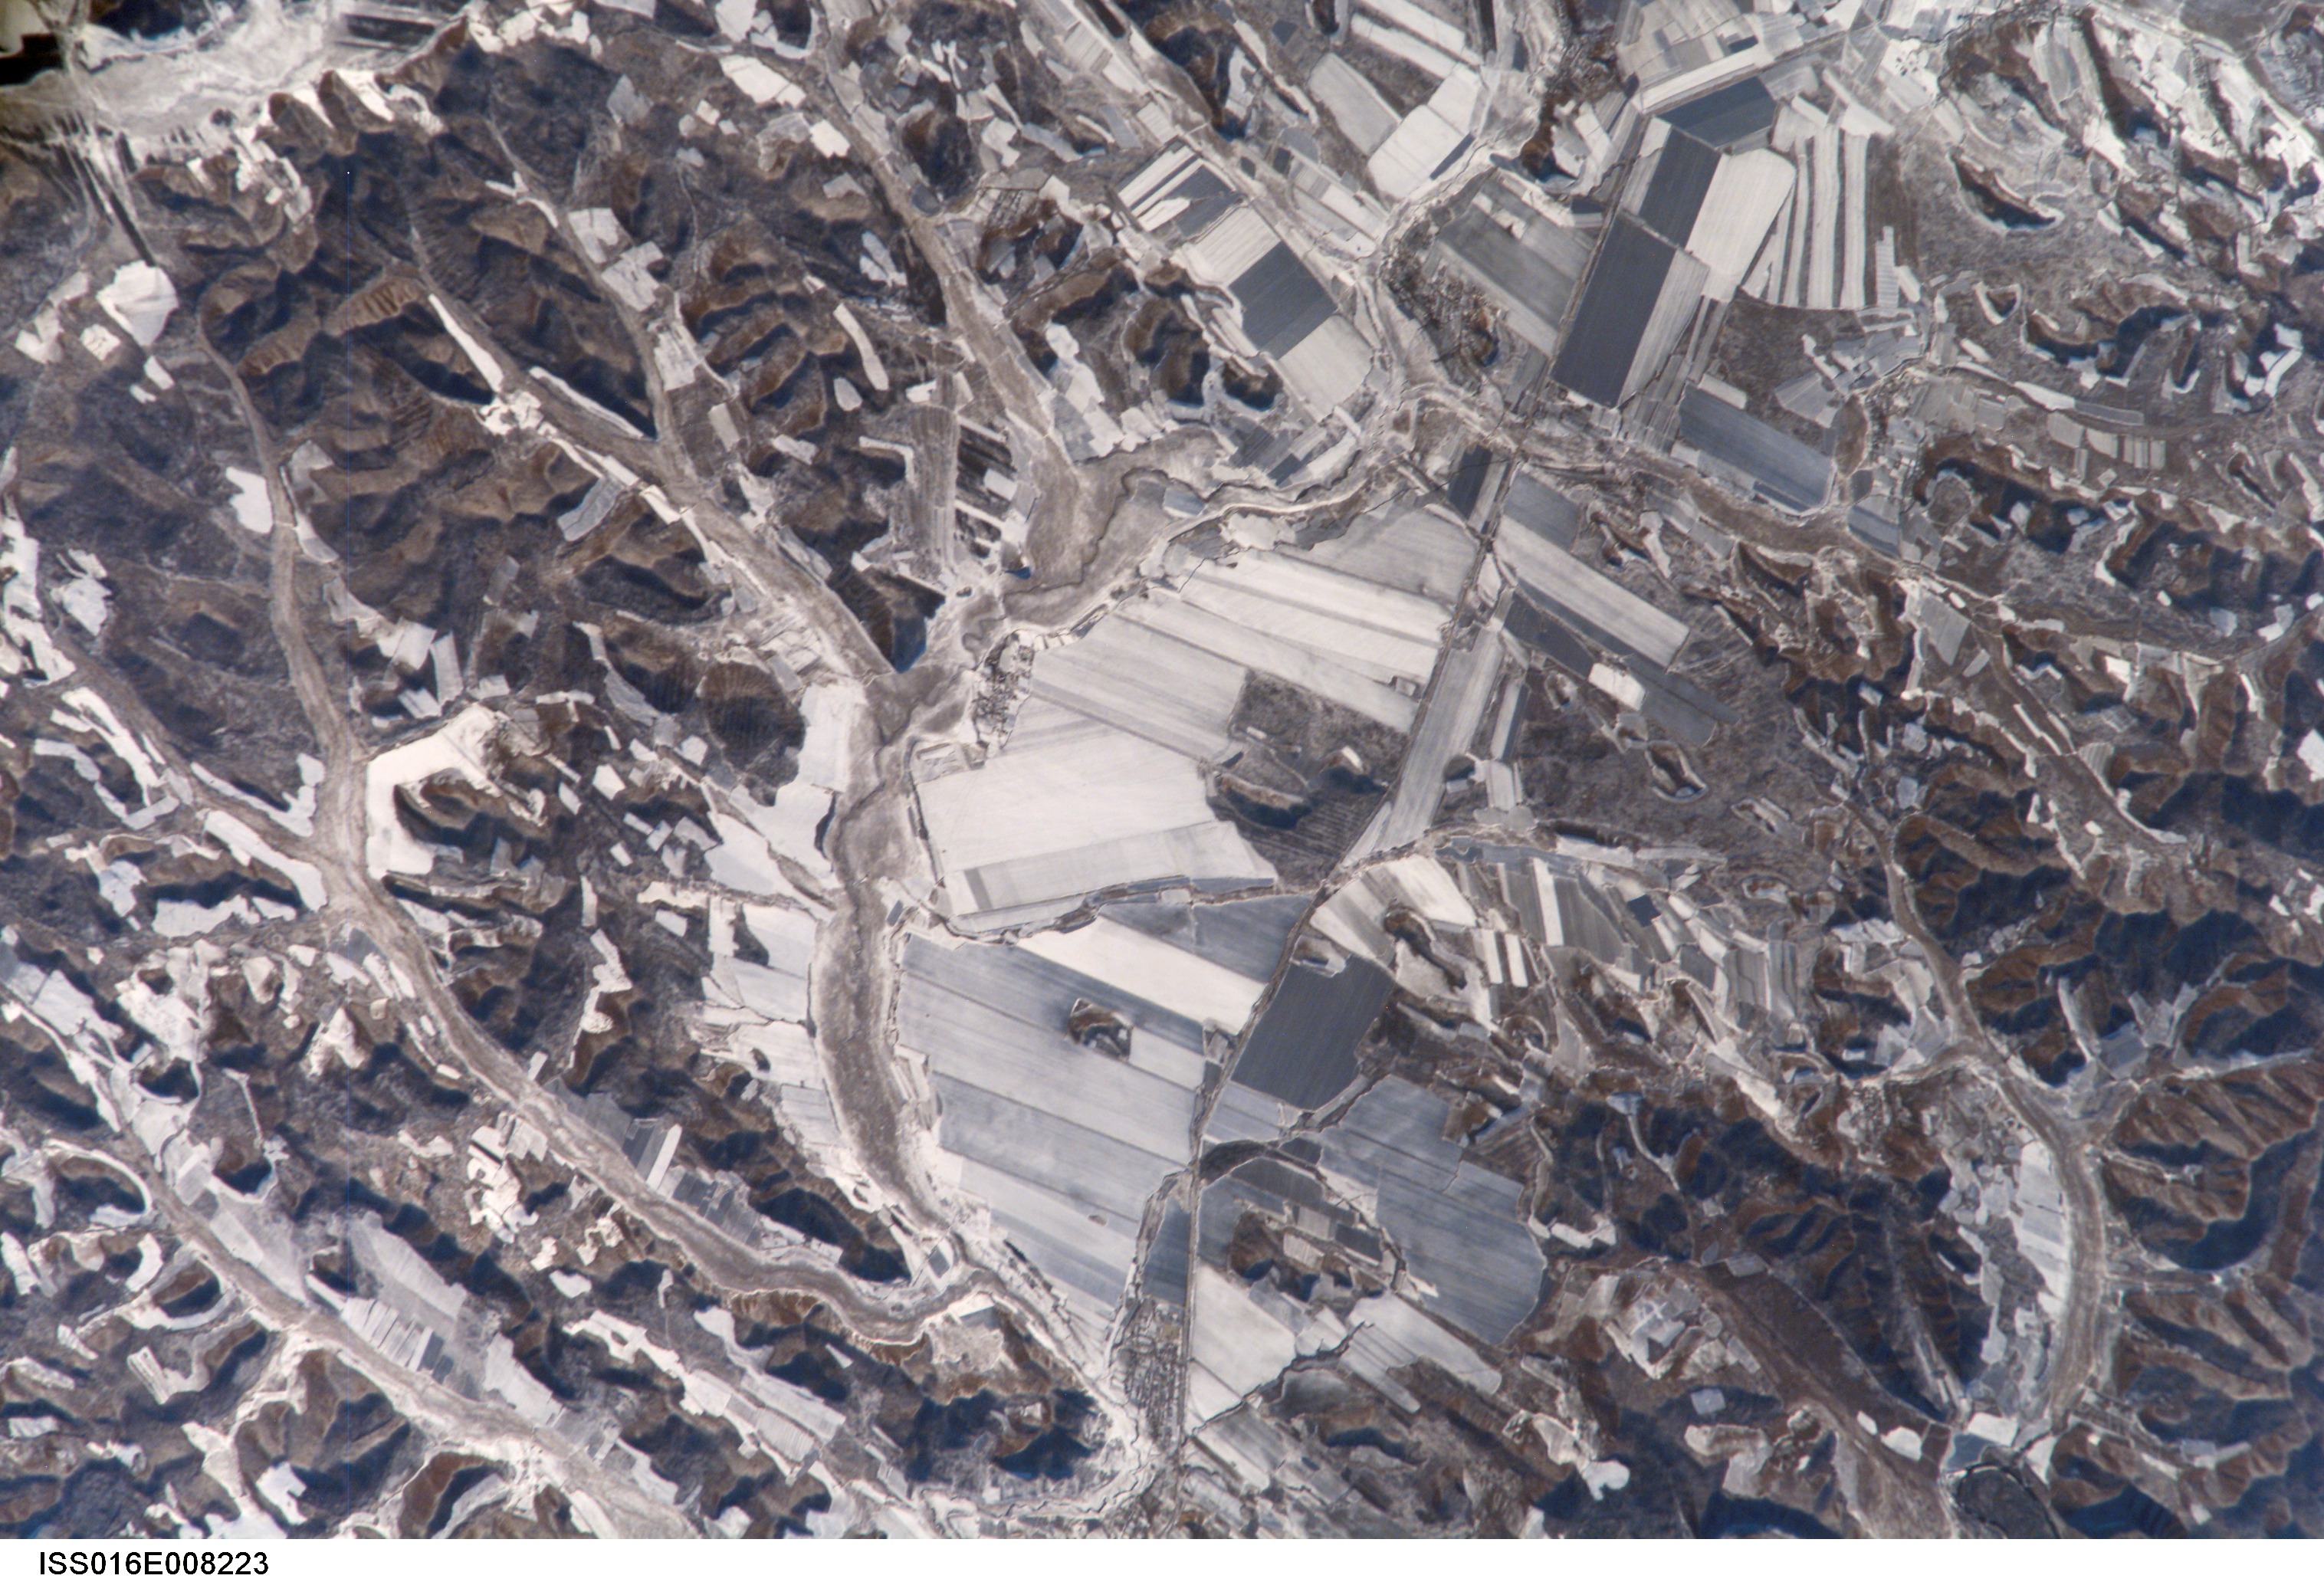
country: CHINA
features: GREATER KHINGAM RA., SNOW, AGR.
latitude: 49.5
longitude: 124.0
